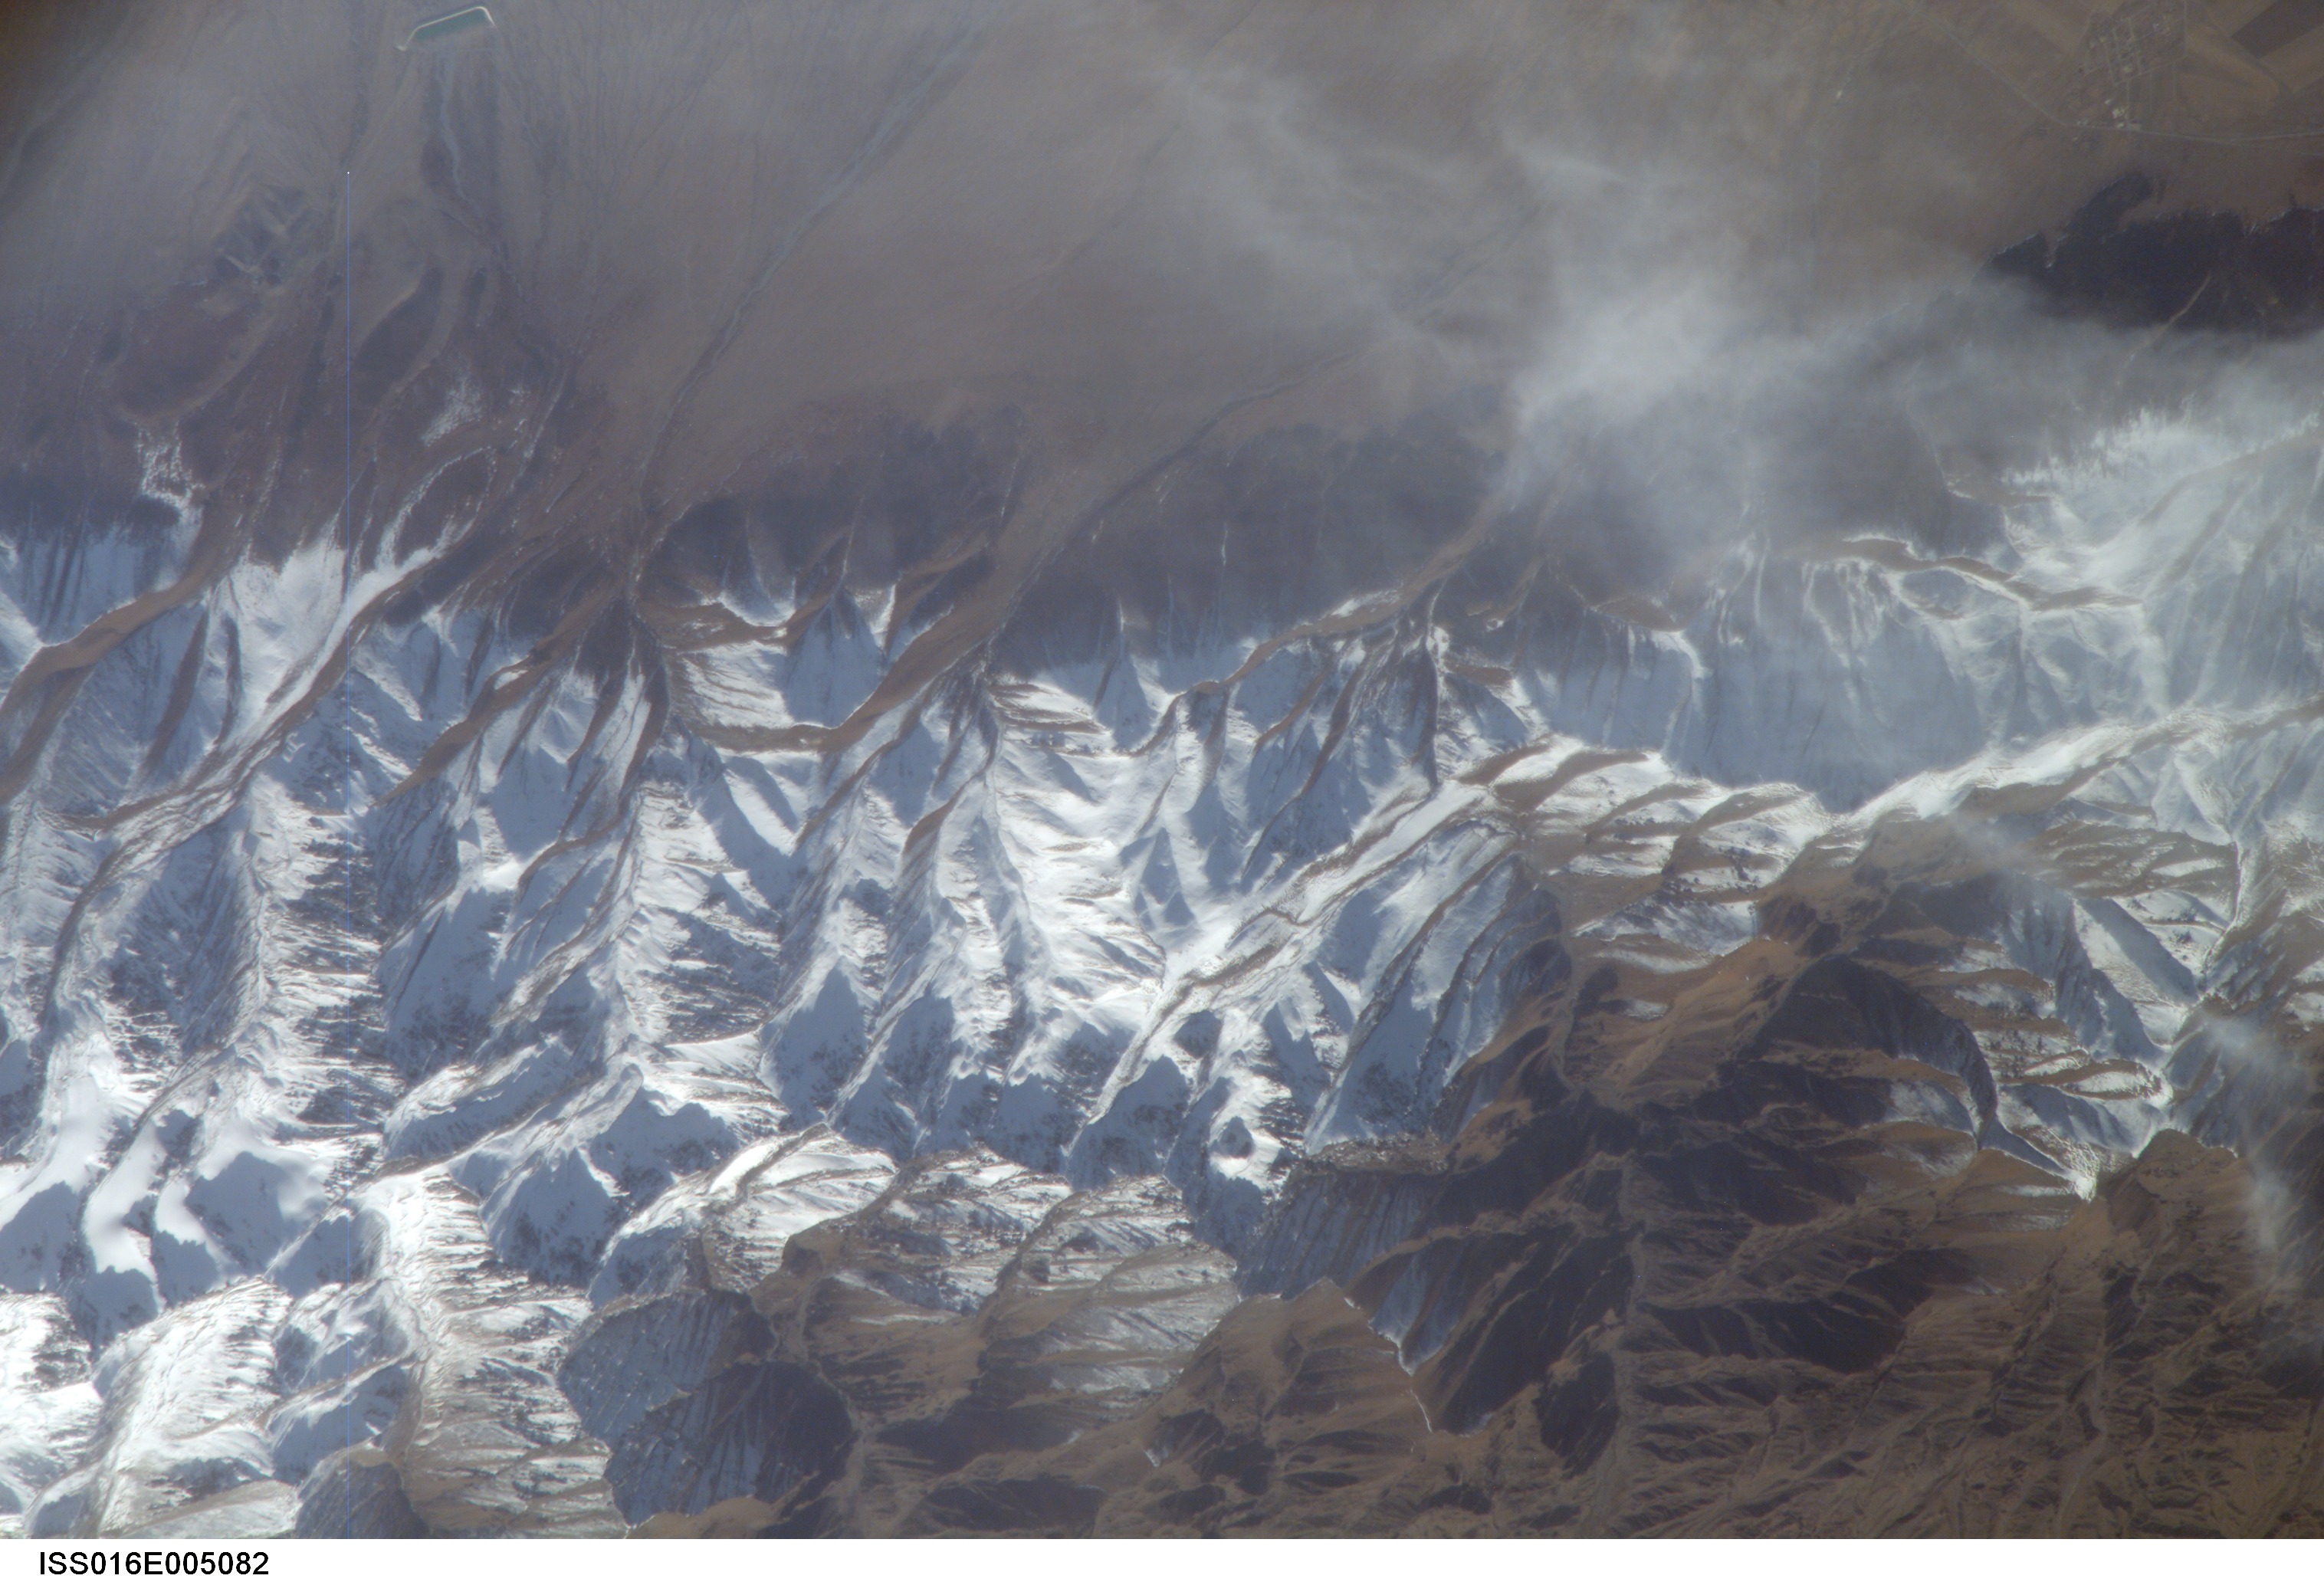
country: CHINA
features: BOGDA SHAN RANGE
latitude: 43.4
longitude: 93.5
